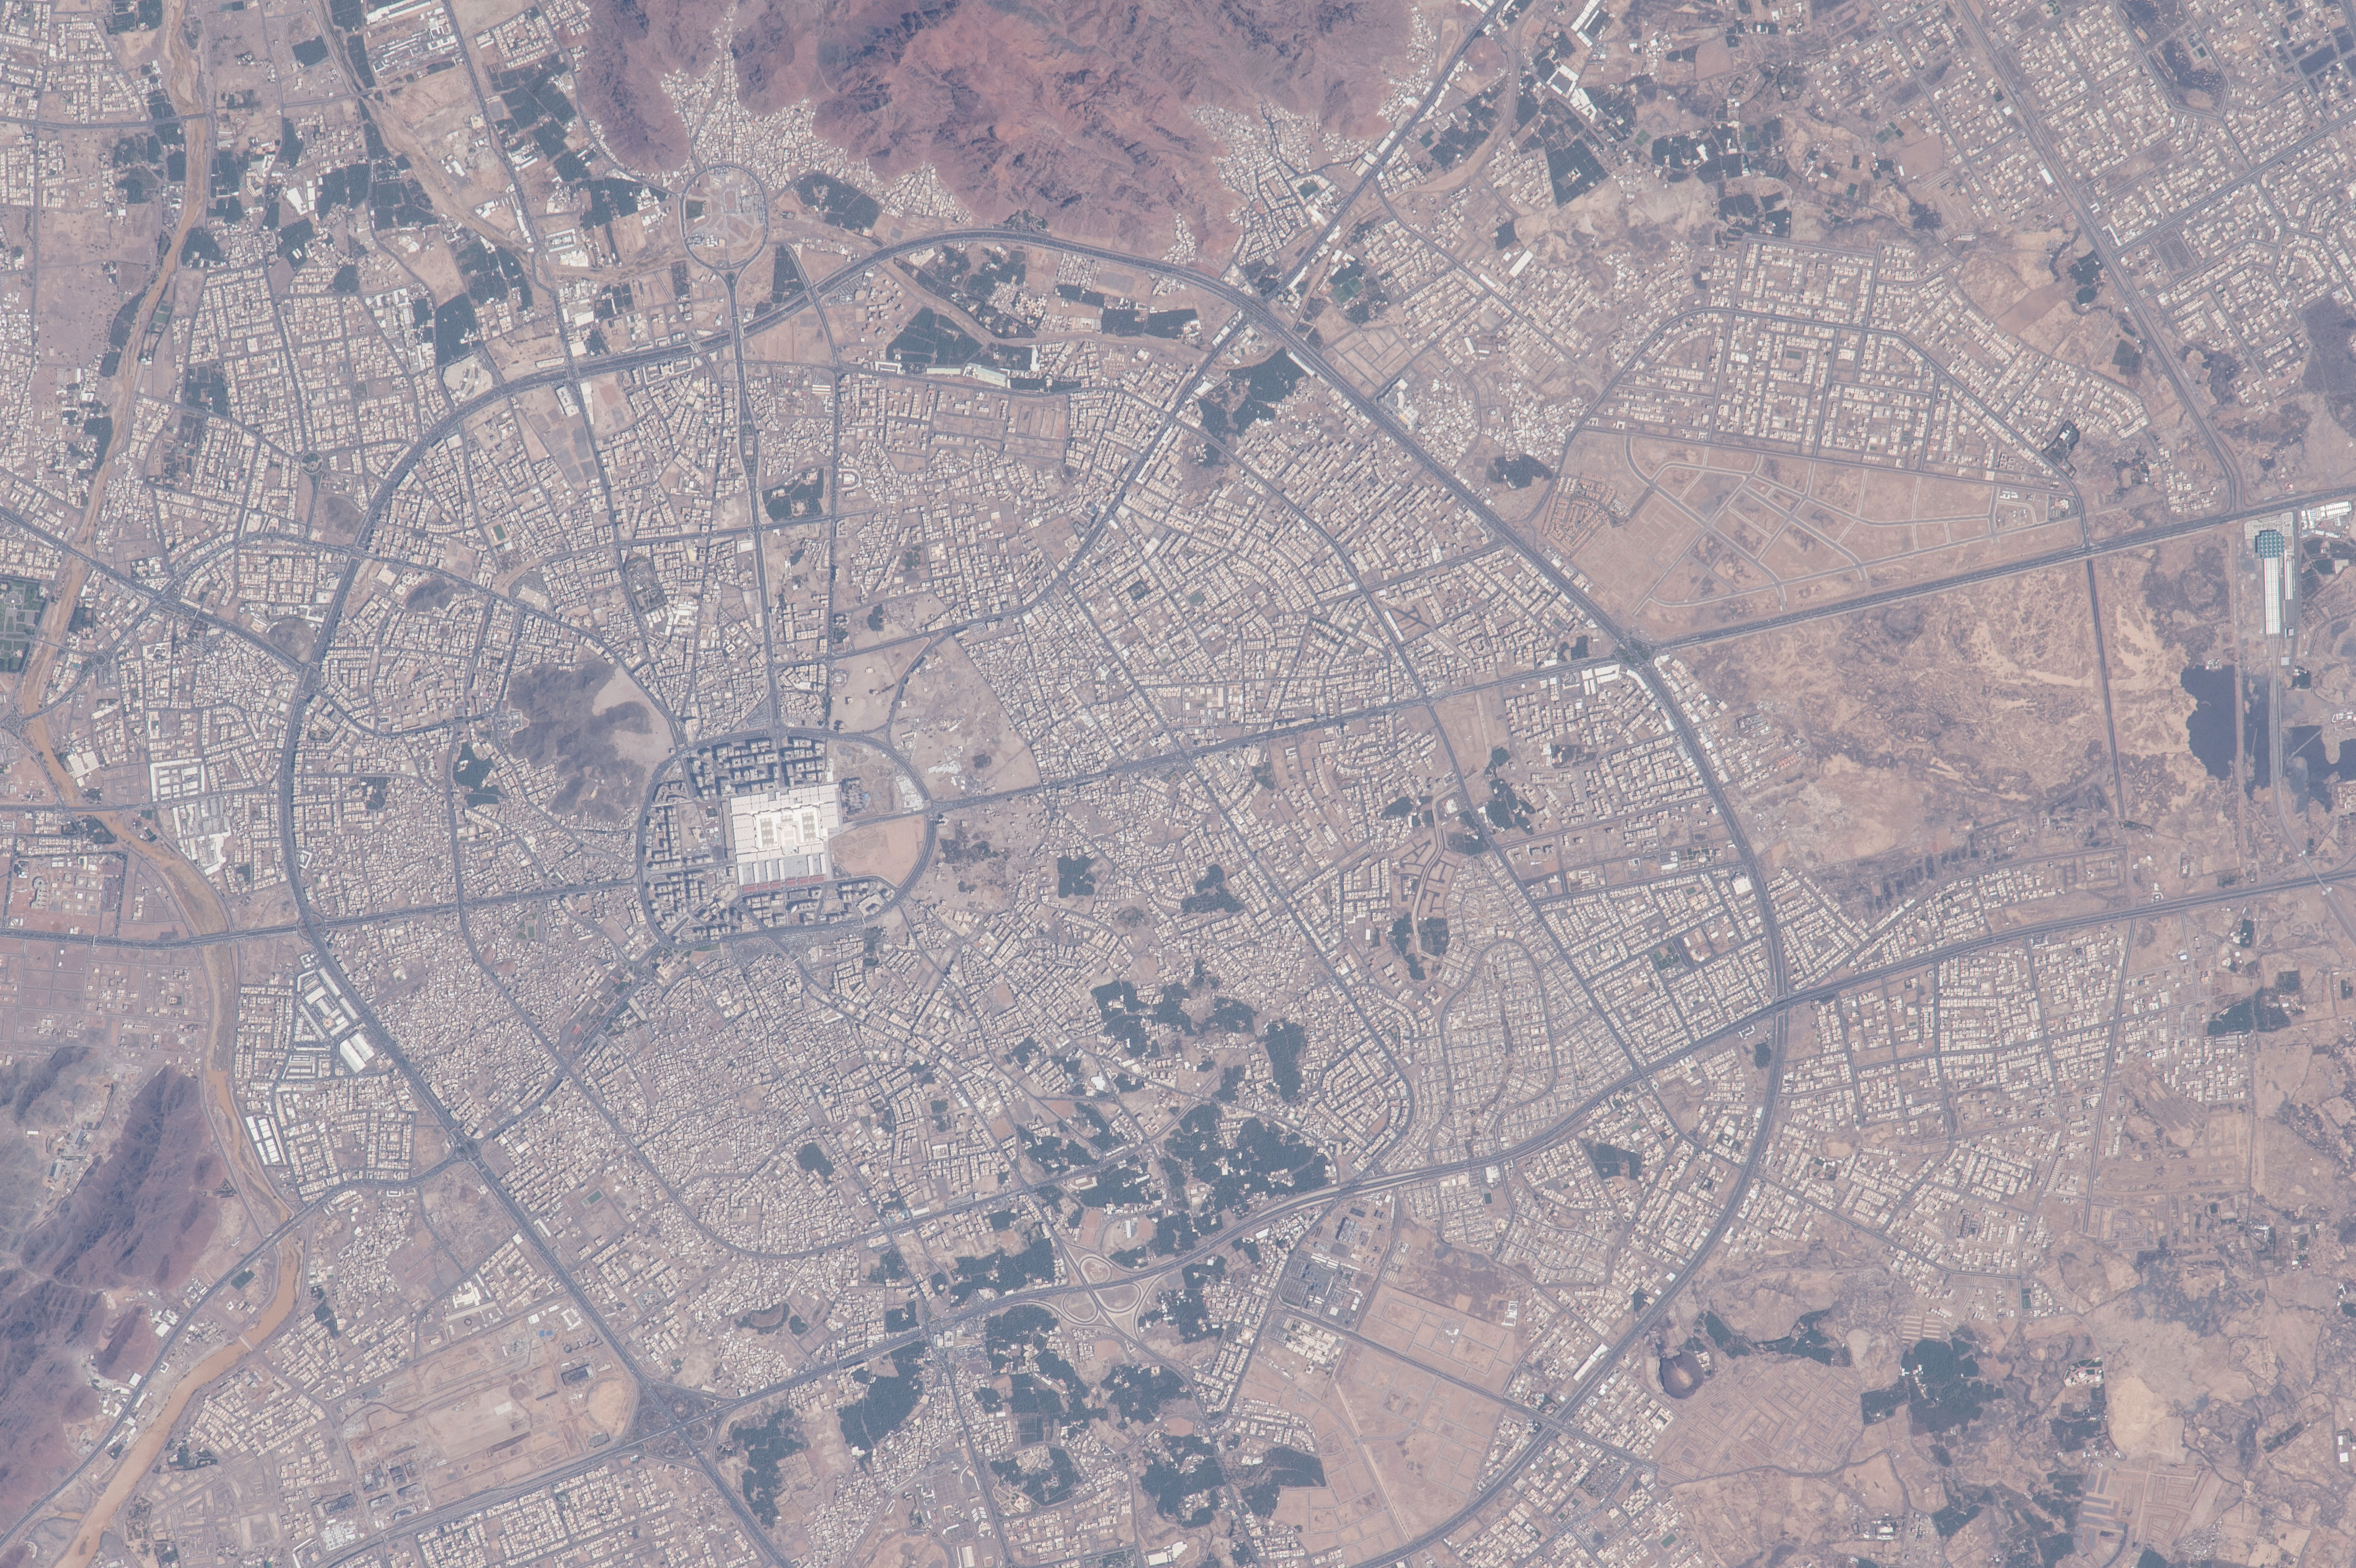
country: SAUDI ARABIA
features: MEDINA, PROPHET'S MOSQUE, ROADS
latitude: 24.4
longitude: 39.6
